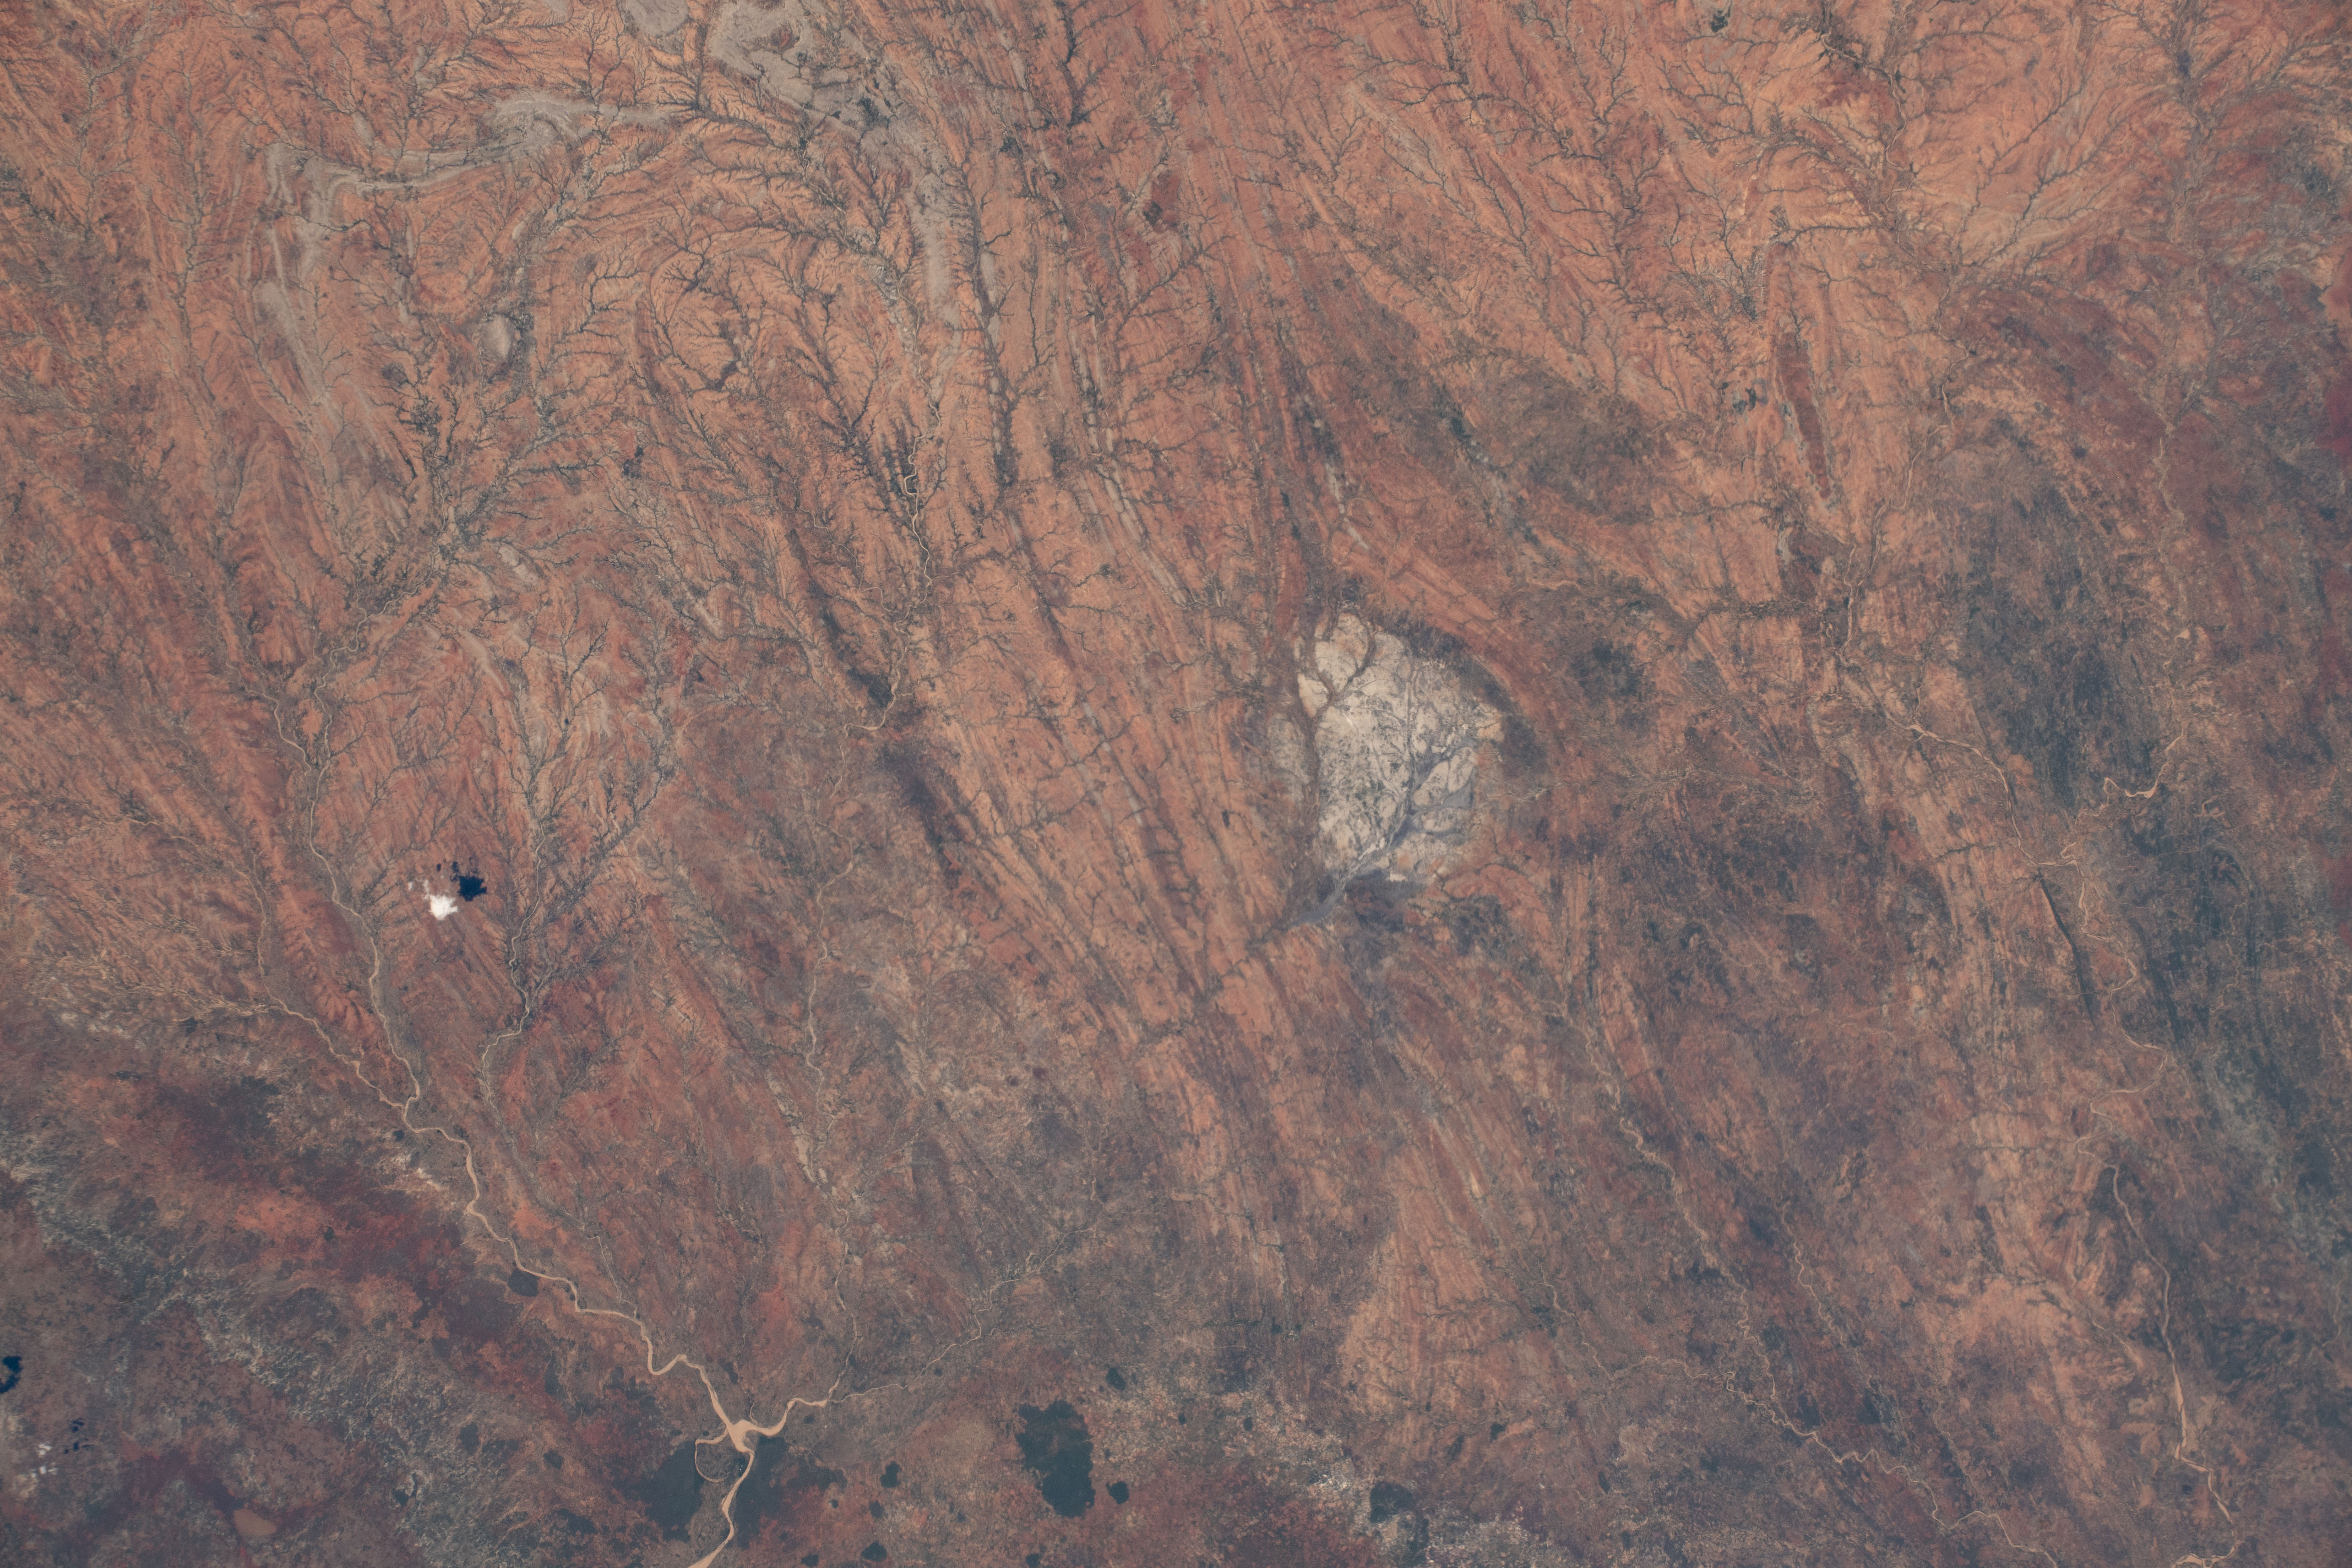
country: MADAGASCAR
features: MADAGASCAR, TOLIARA
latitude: -24.5
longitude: 44.9
